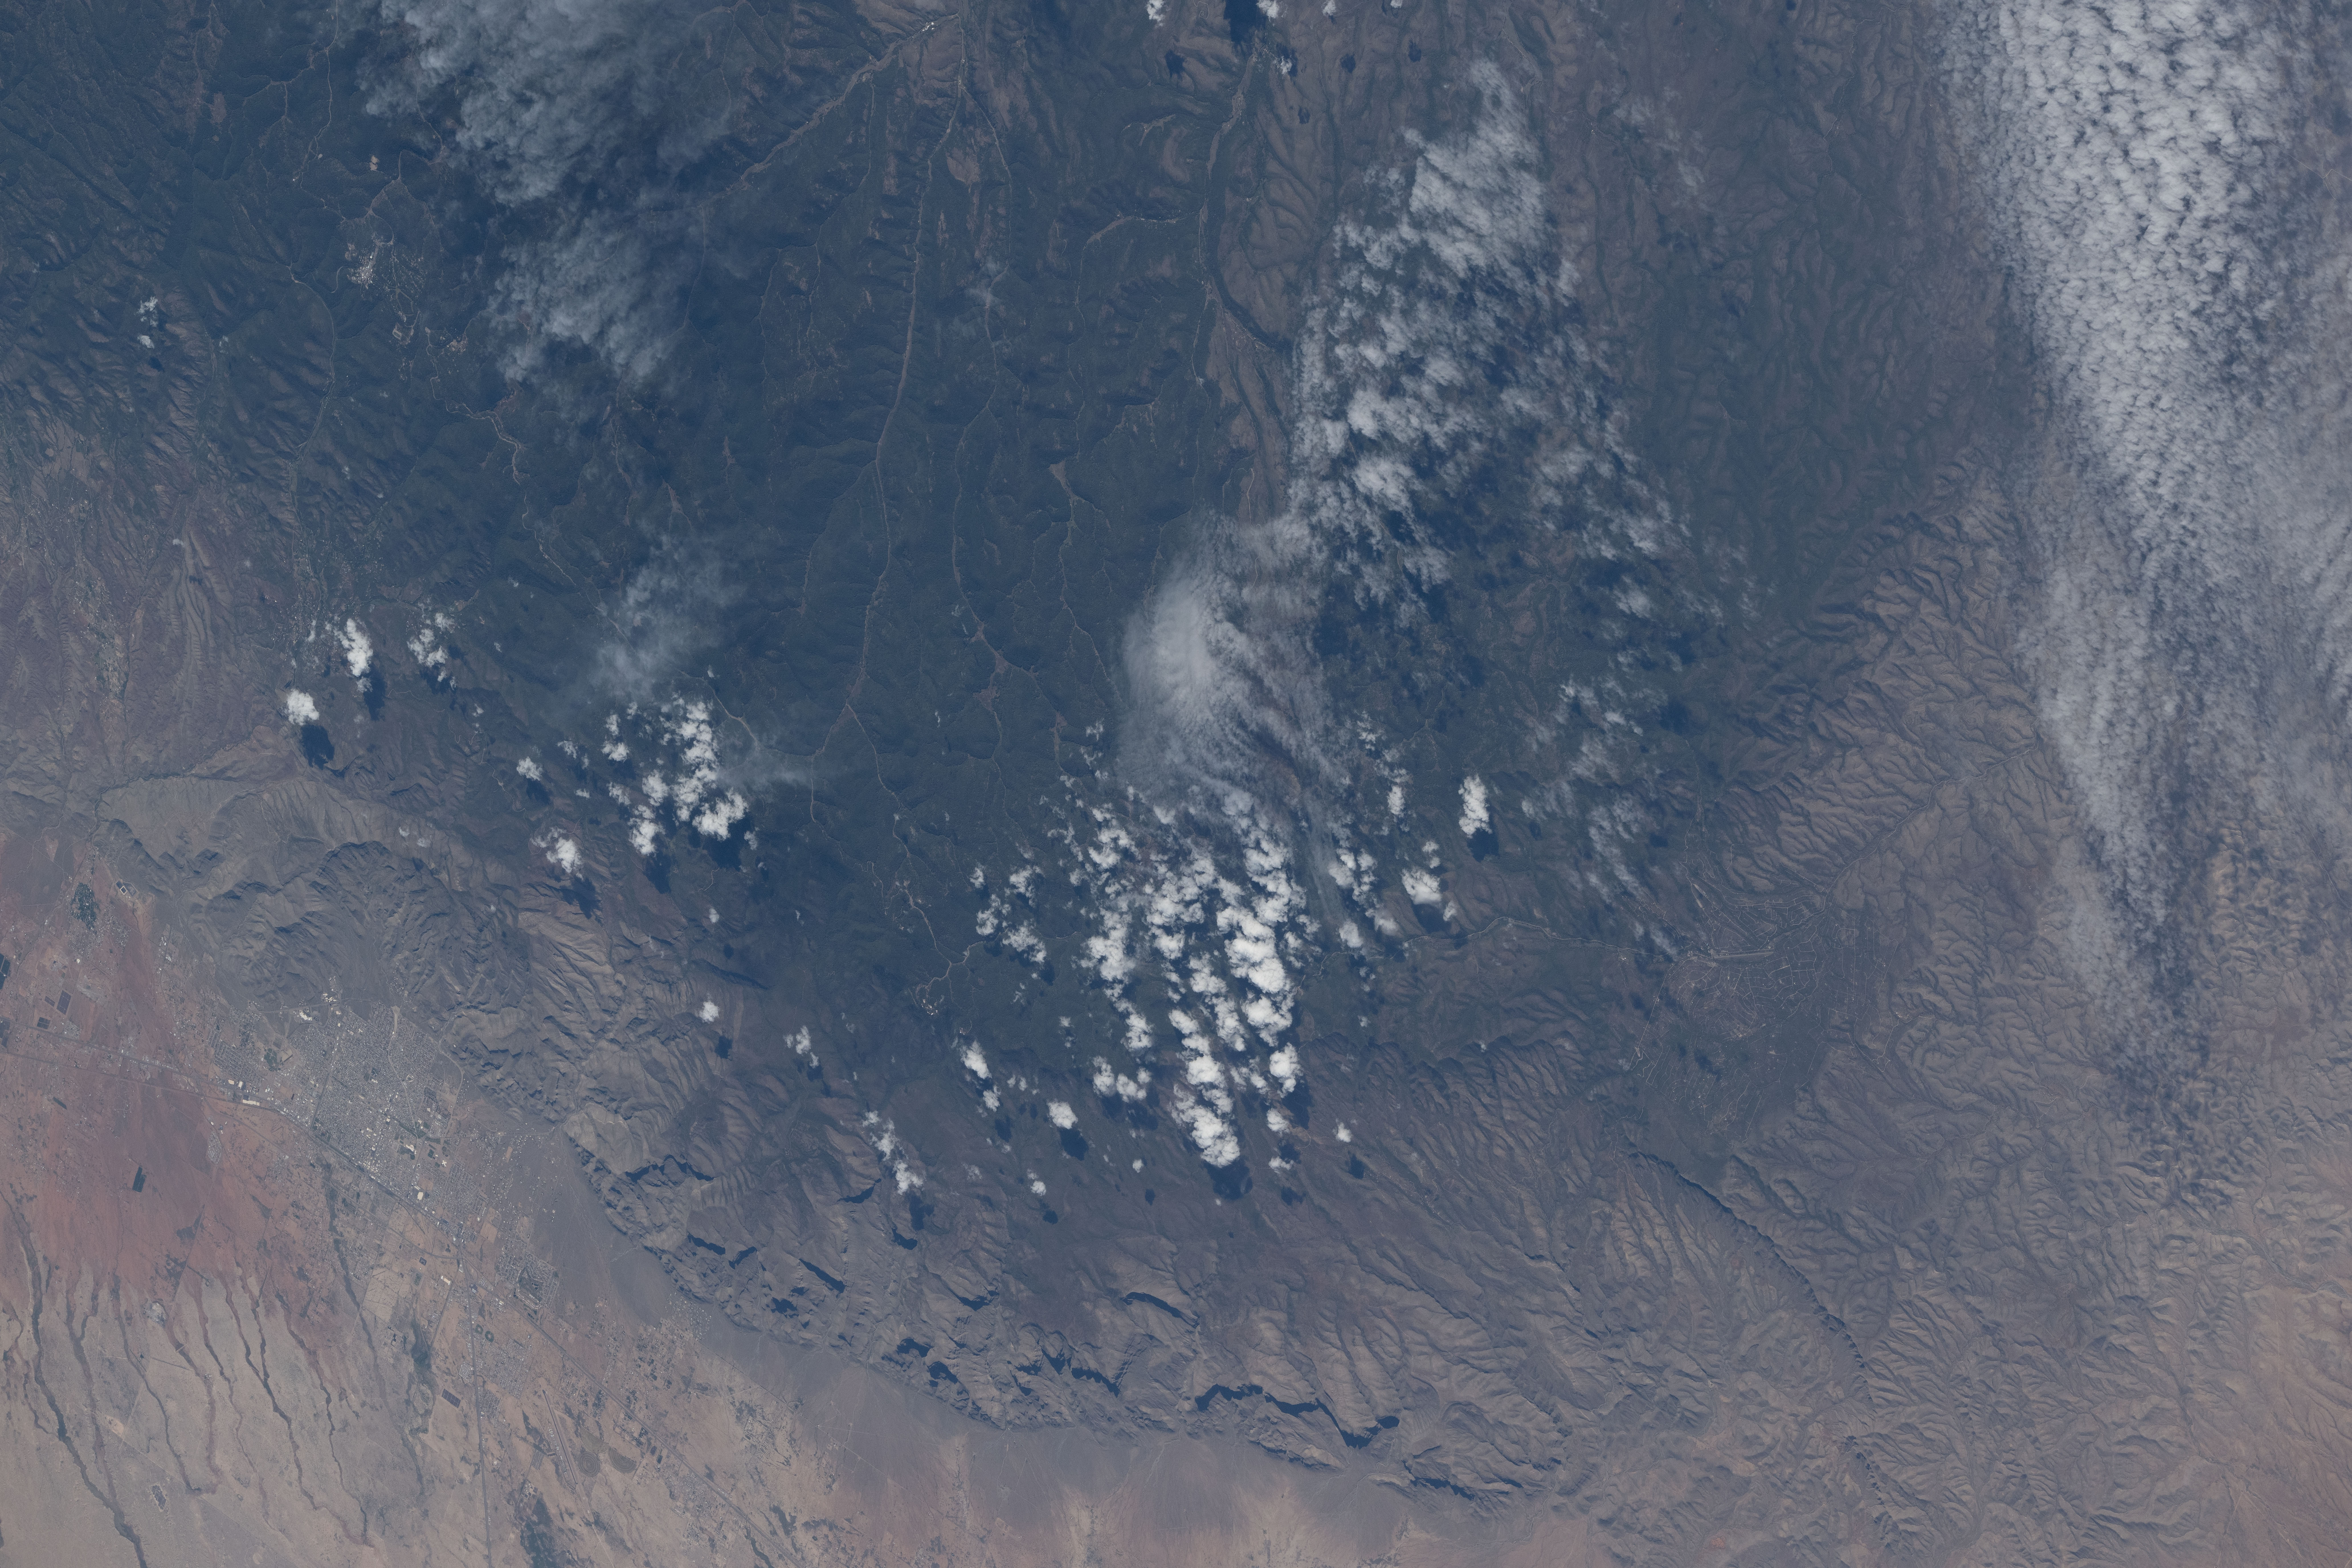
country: USA-NEW MEXICO
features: ALAMOGORDO, CLOUDCROFT
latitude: 32.8
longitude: -105.8
